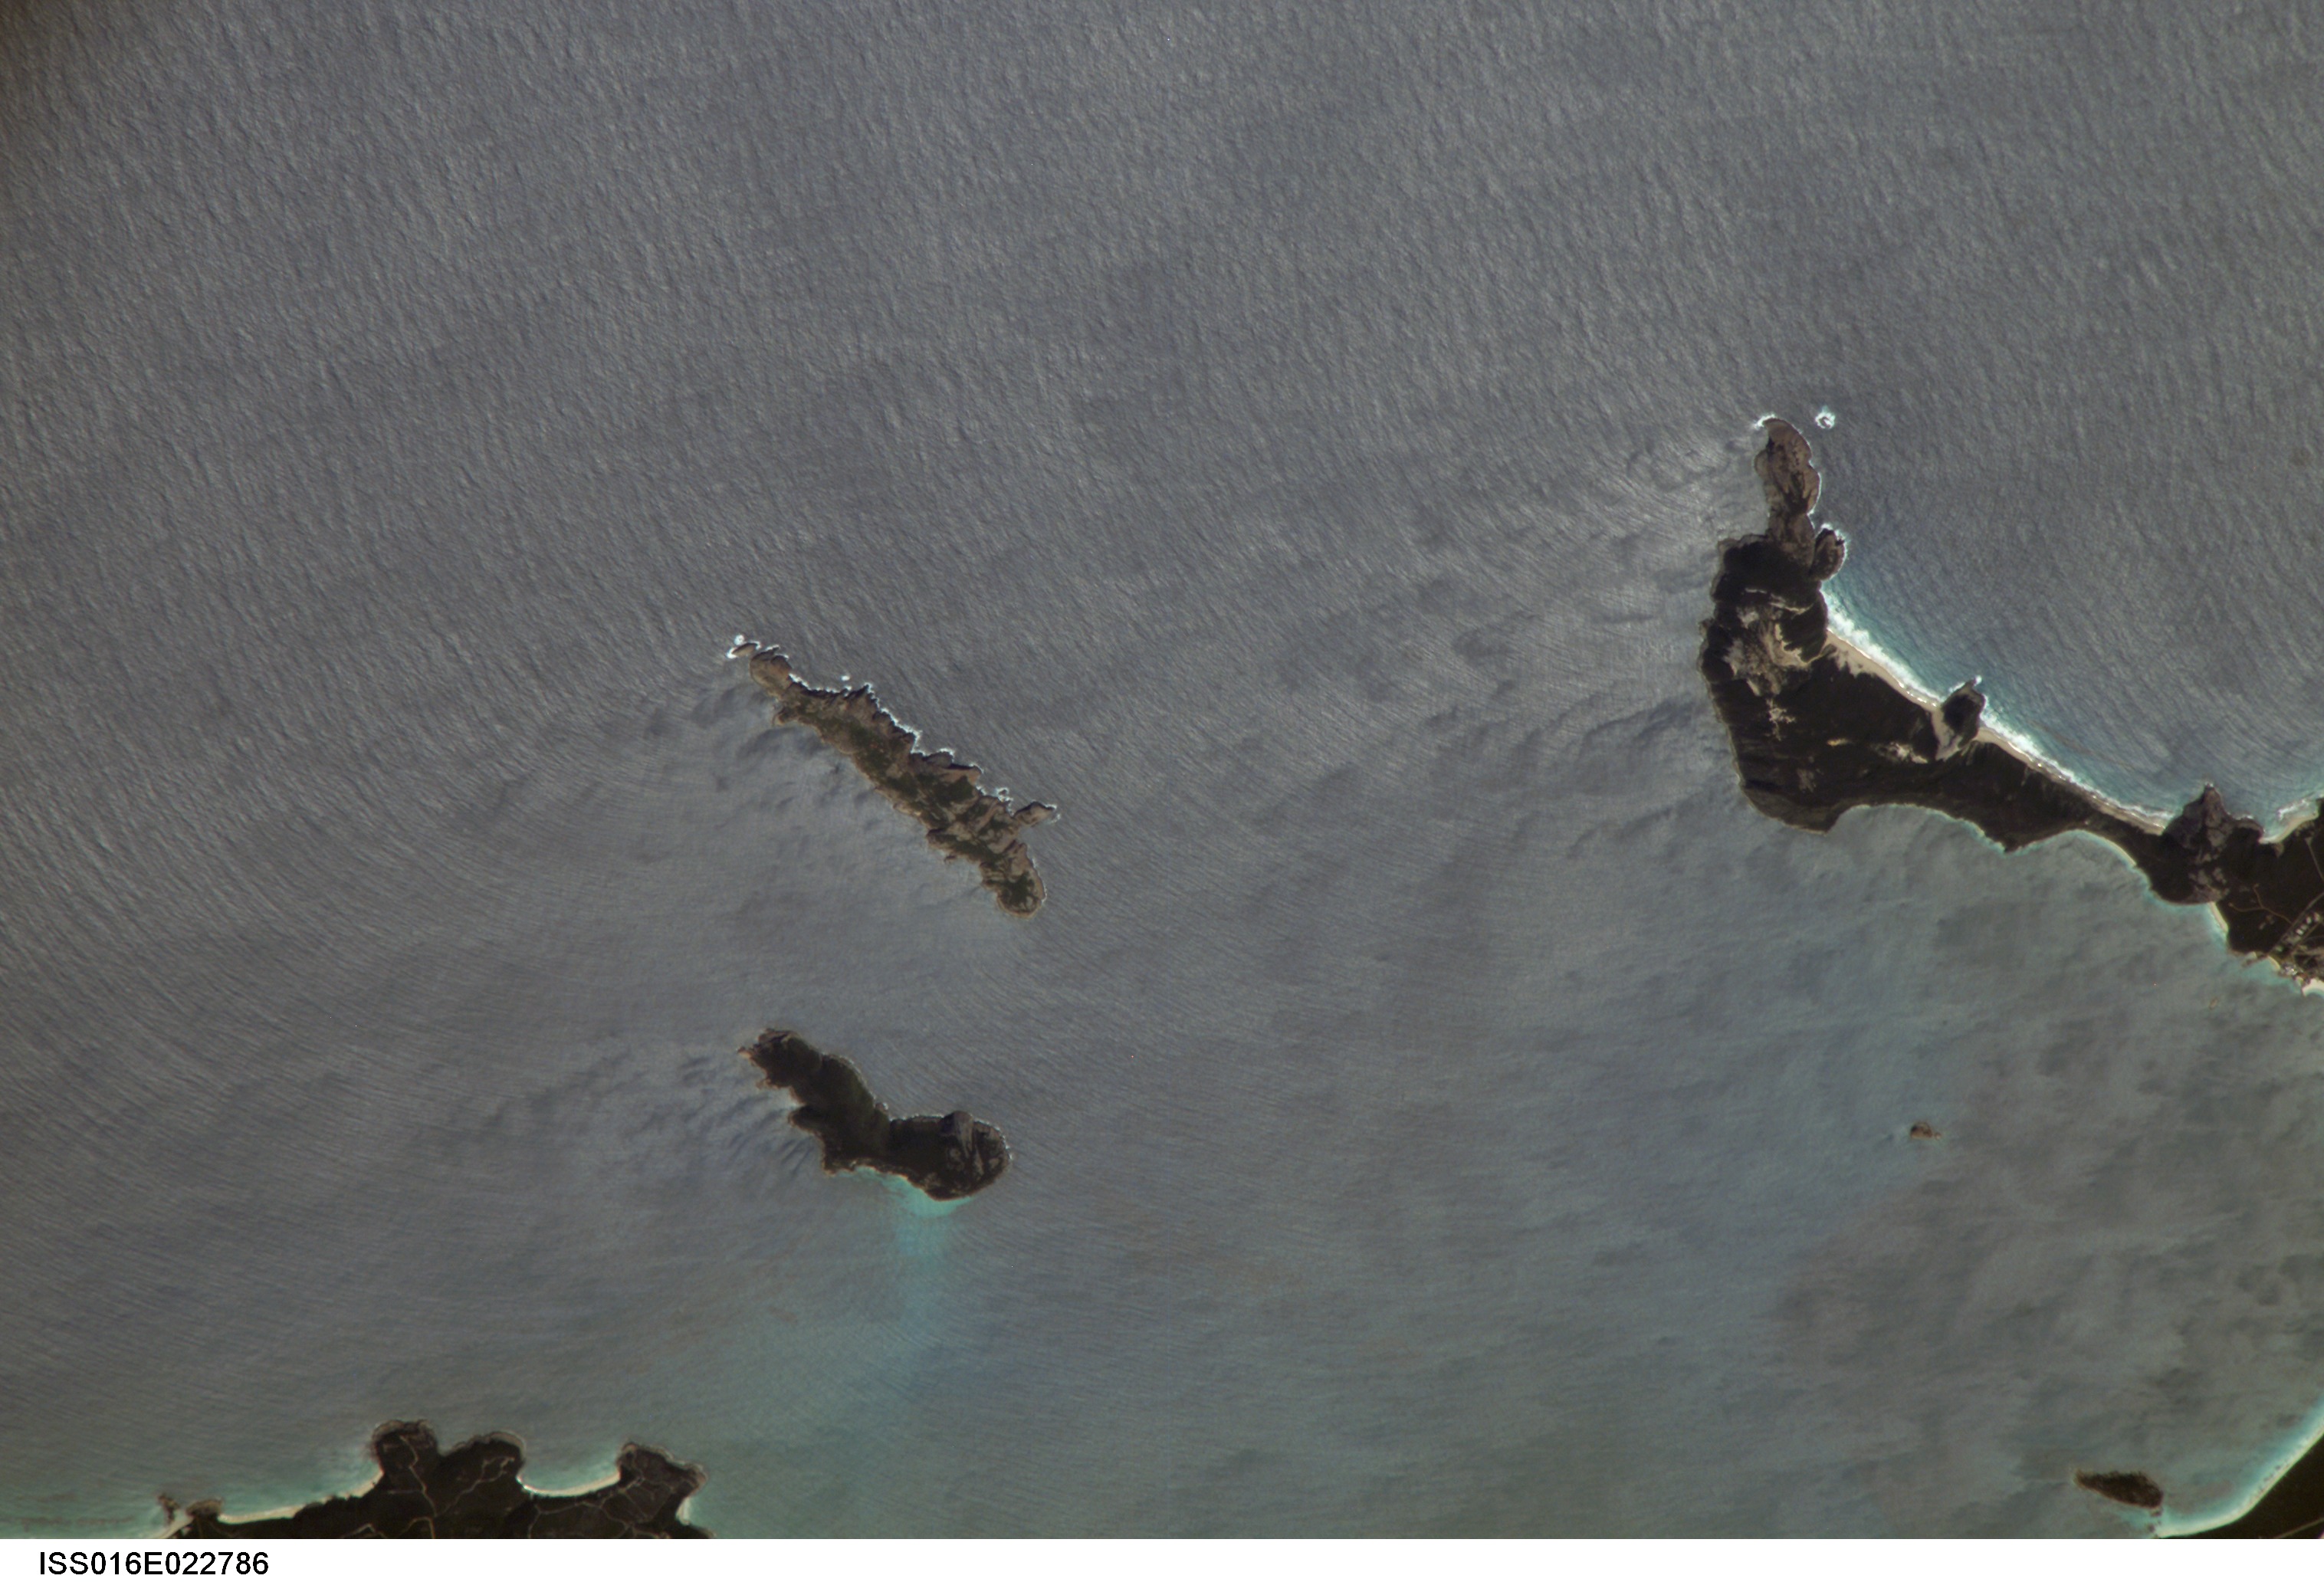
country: AUSTRALIA-WA
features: FLINDERS PENINSULA, BREAKSEA I.
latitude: -35.0
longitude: 118.0
